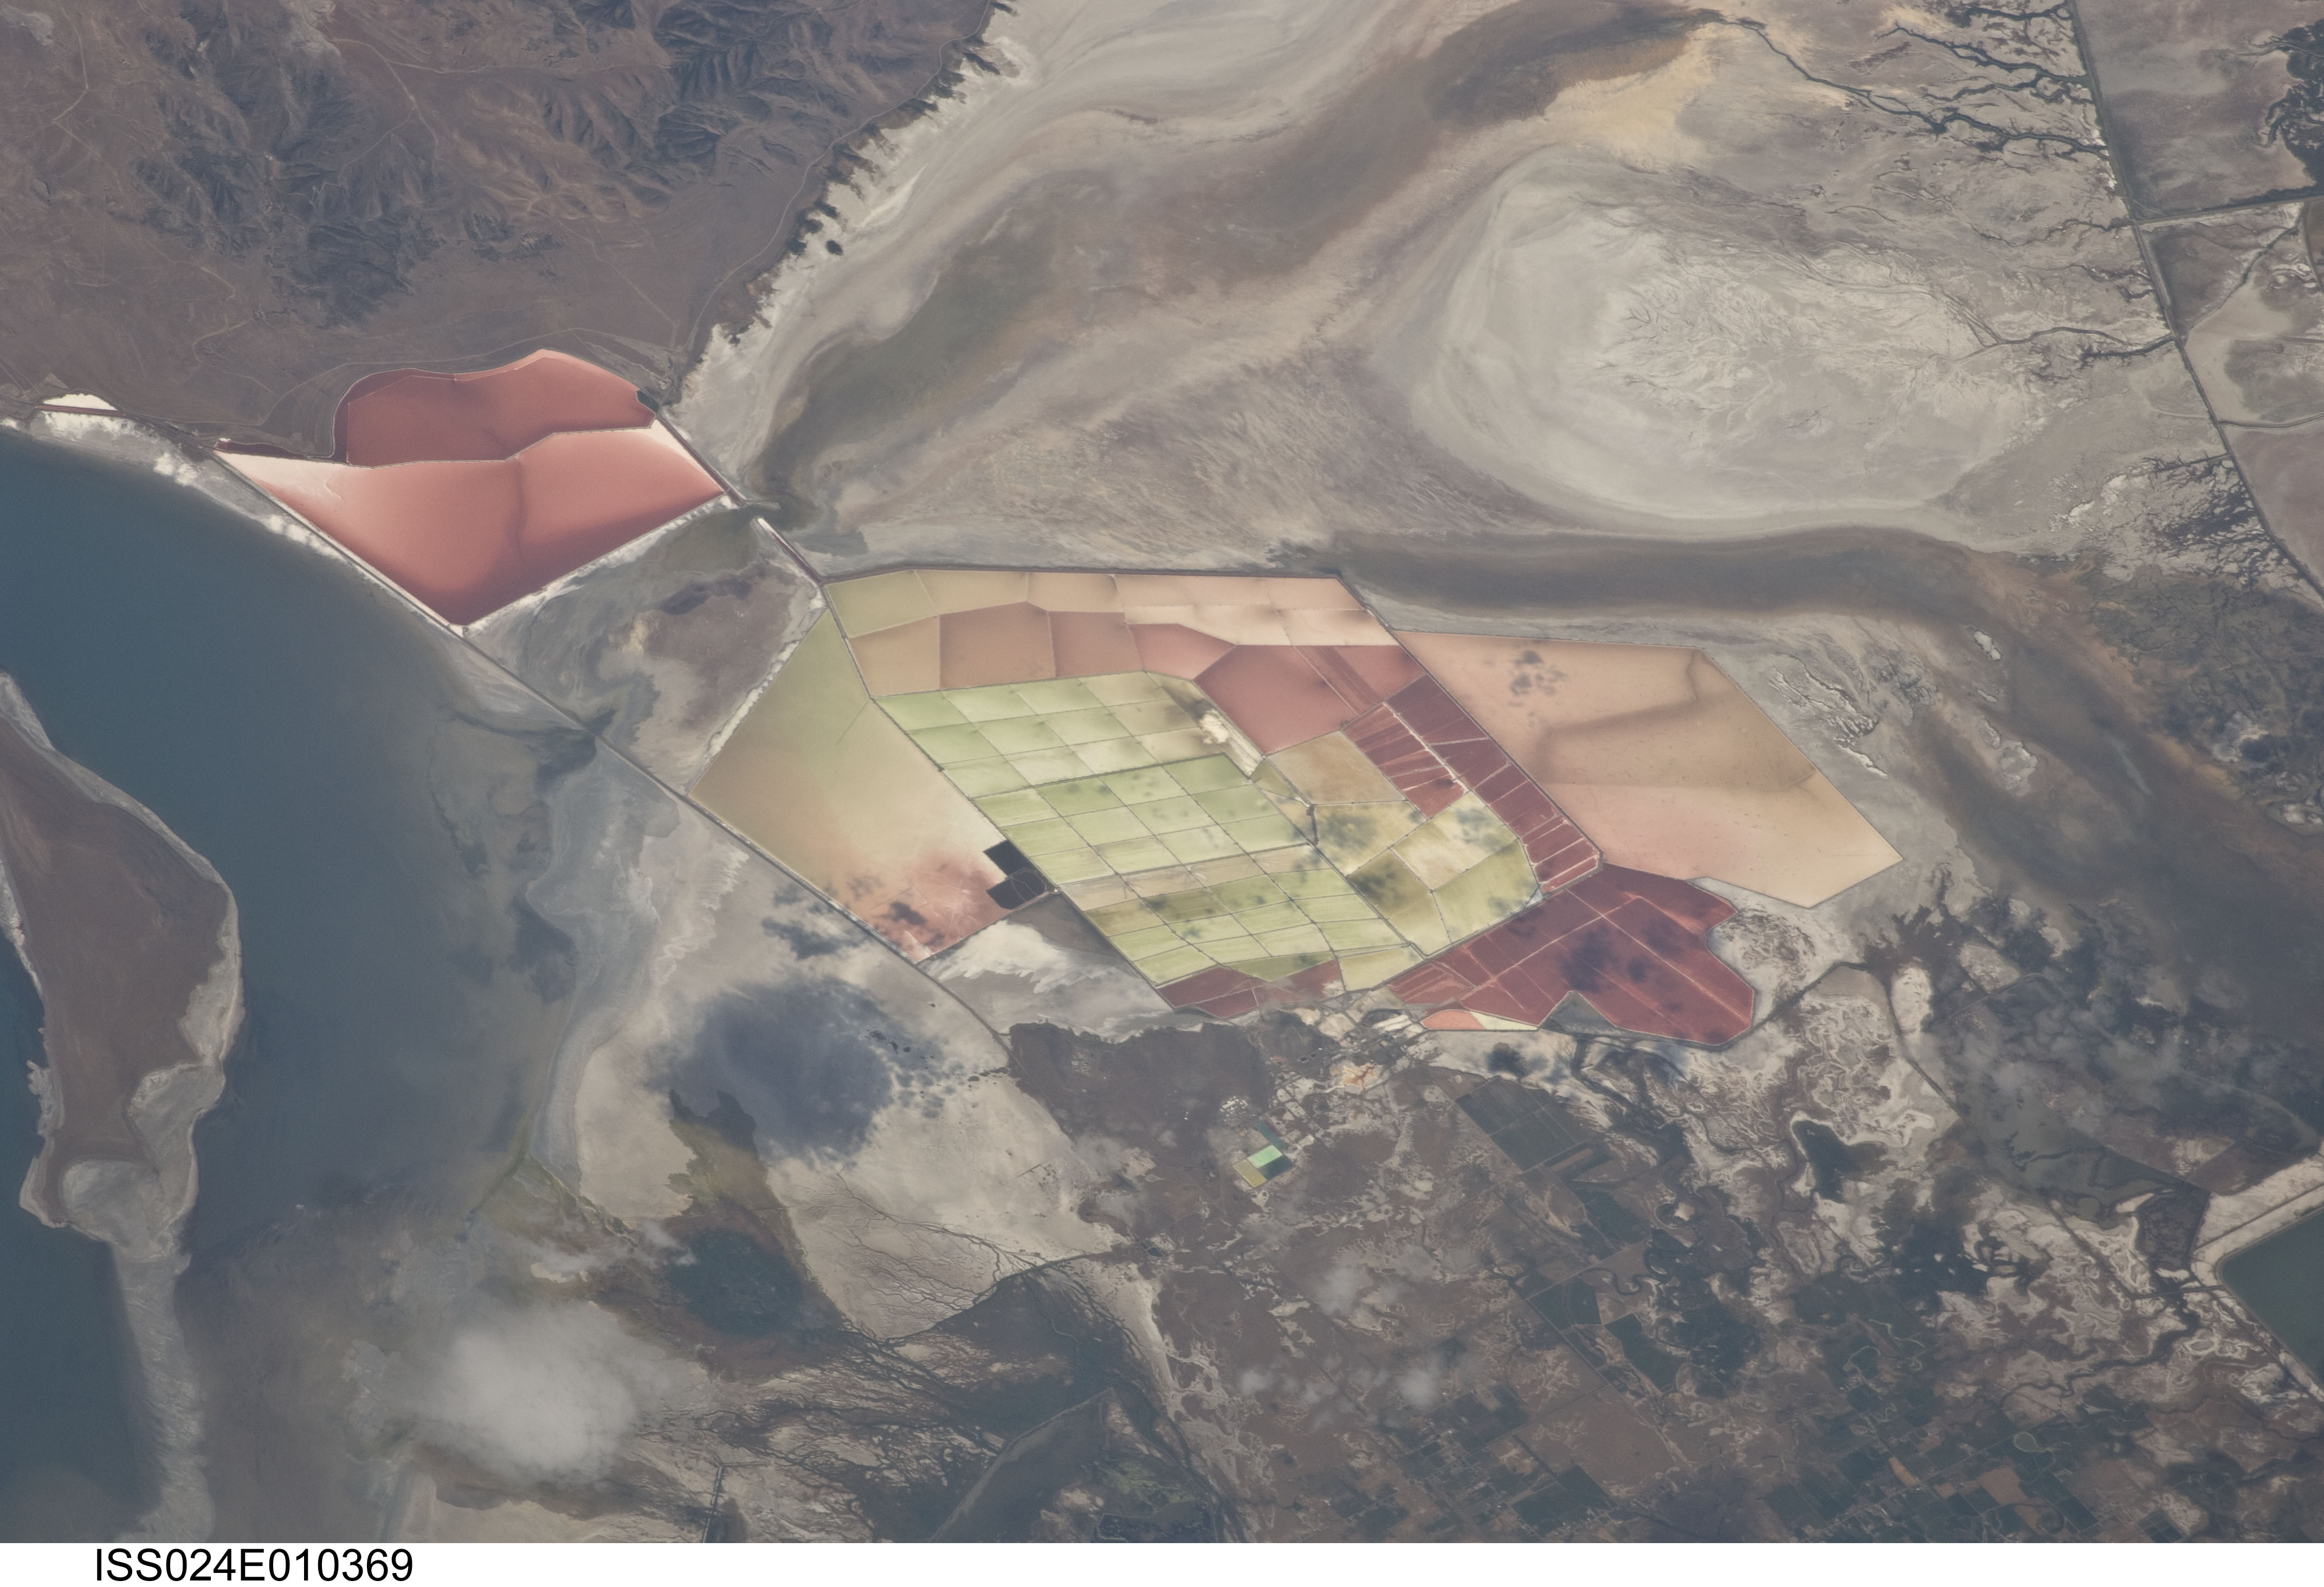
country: USA-UTAH
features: GREAT SALT L., BEAR R. BAY, EVAPORATION PONDS
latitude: 41.3
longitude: -112.3
